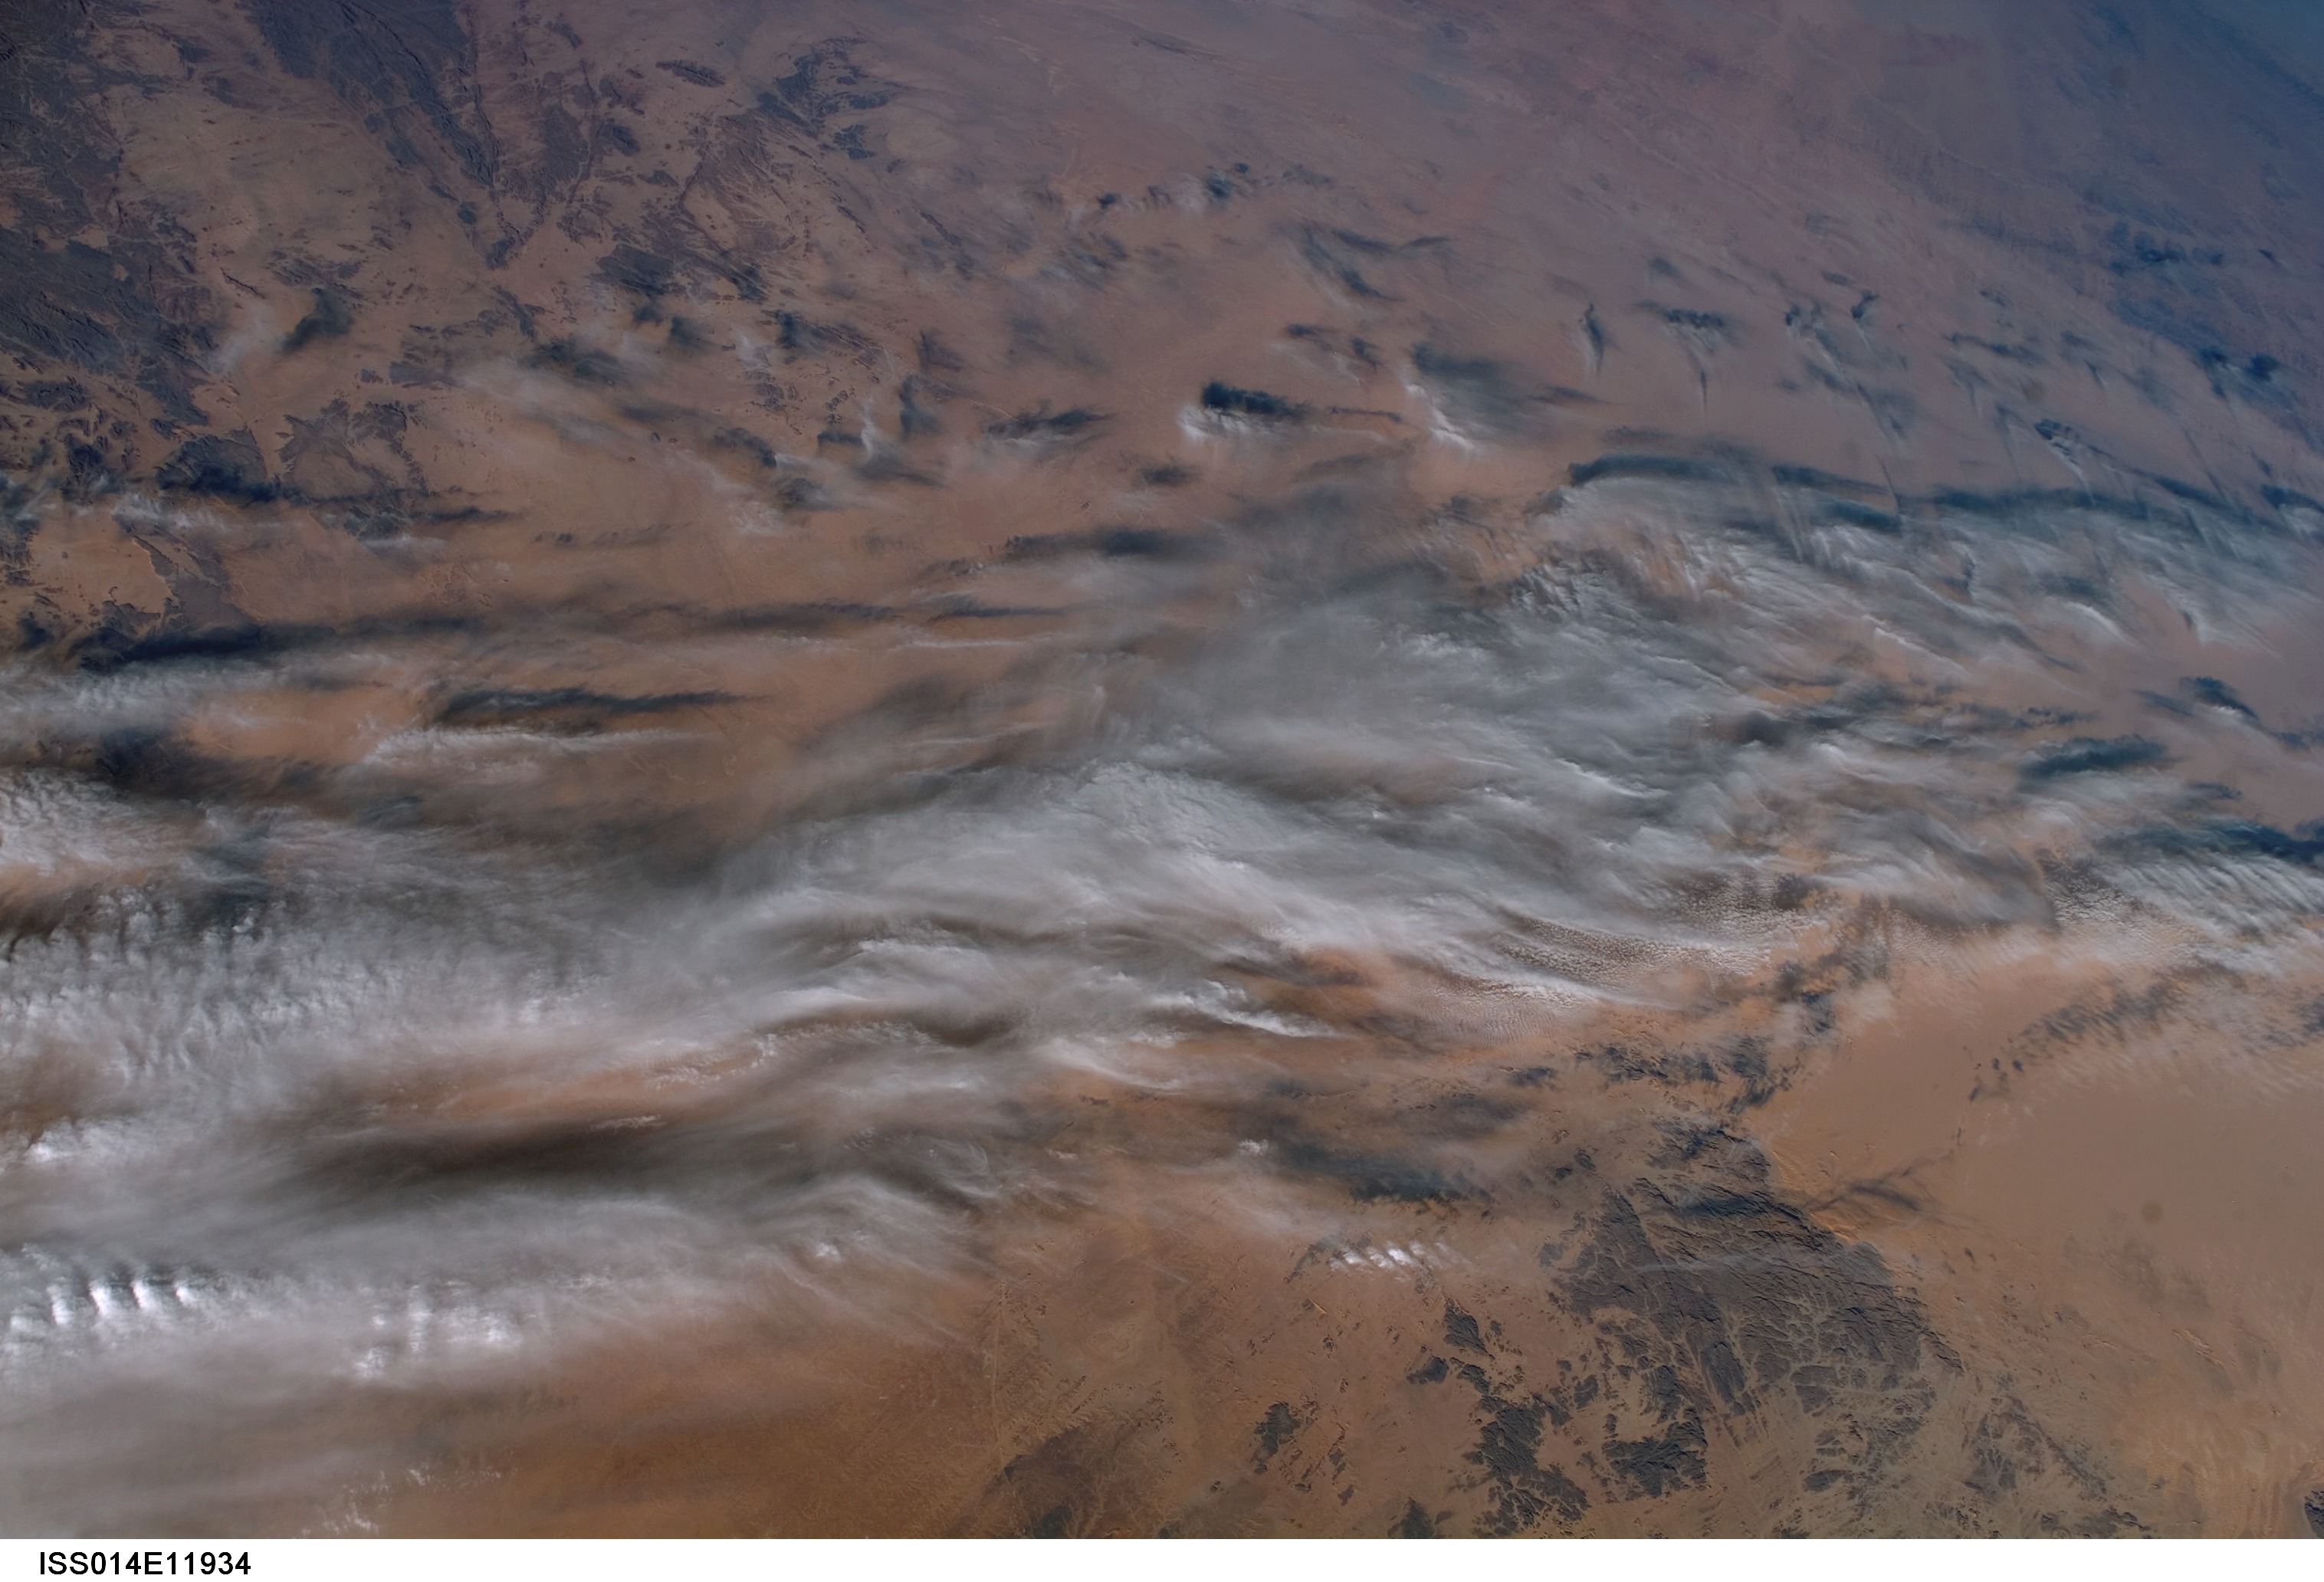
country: ALGERIA
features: HOGGAR & AIR MTS., DJADO PLAT.
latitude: 21.5
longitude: 8.5
